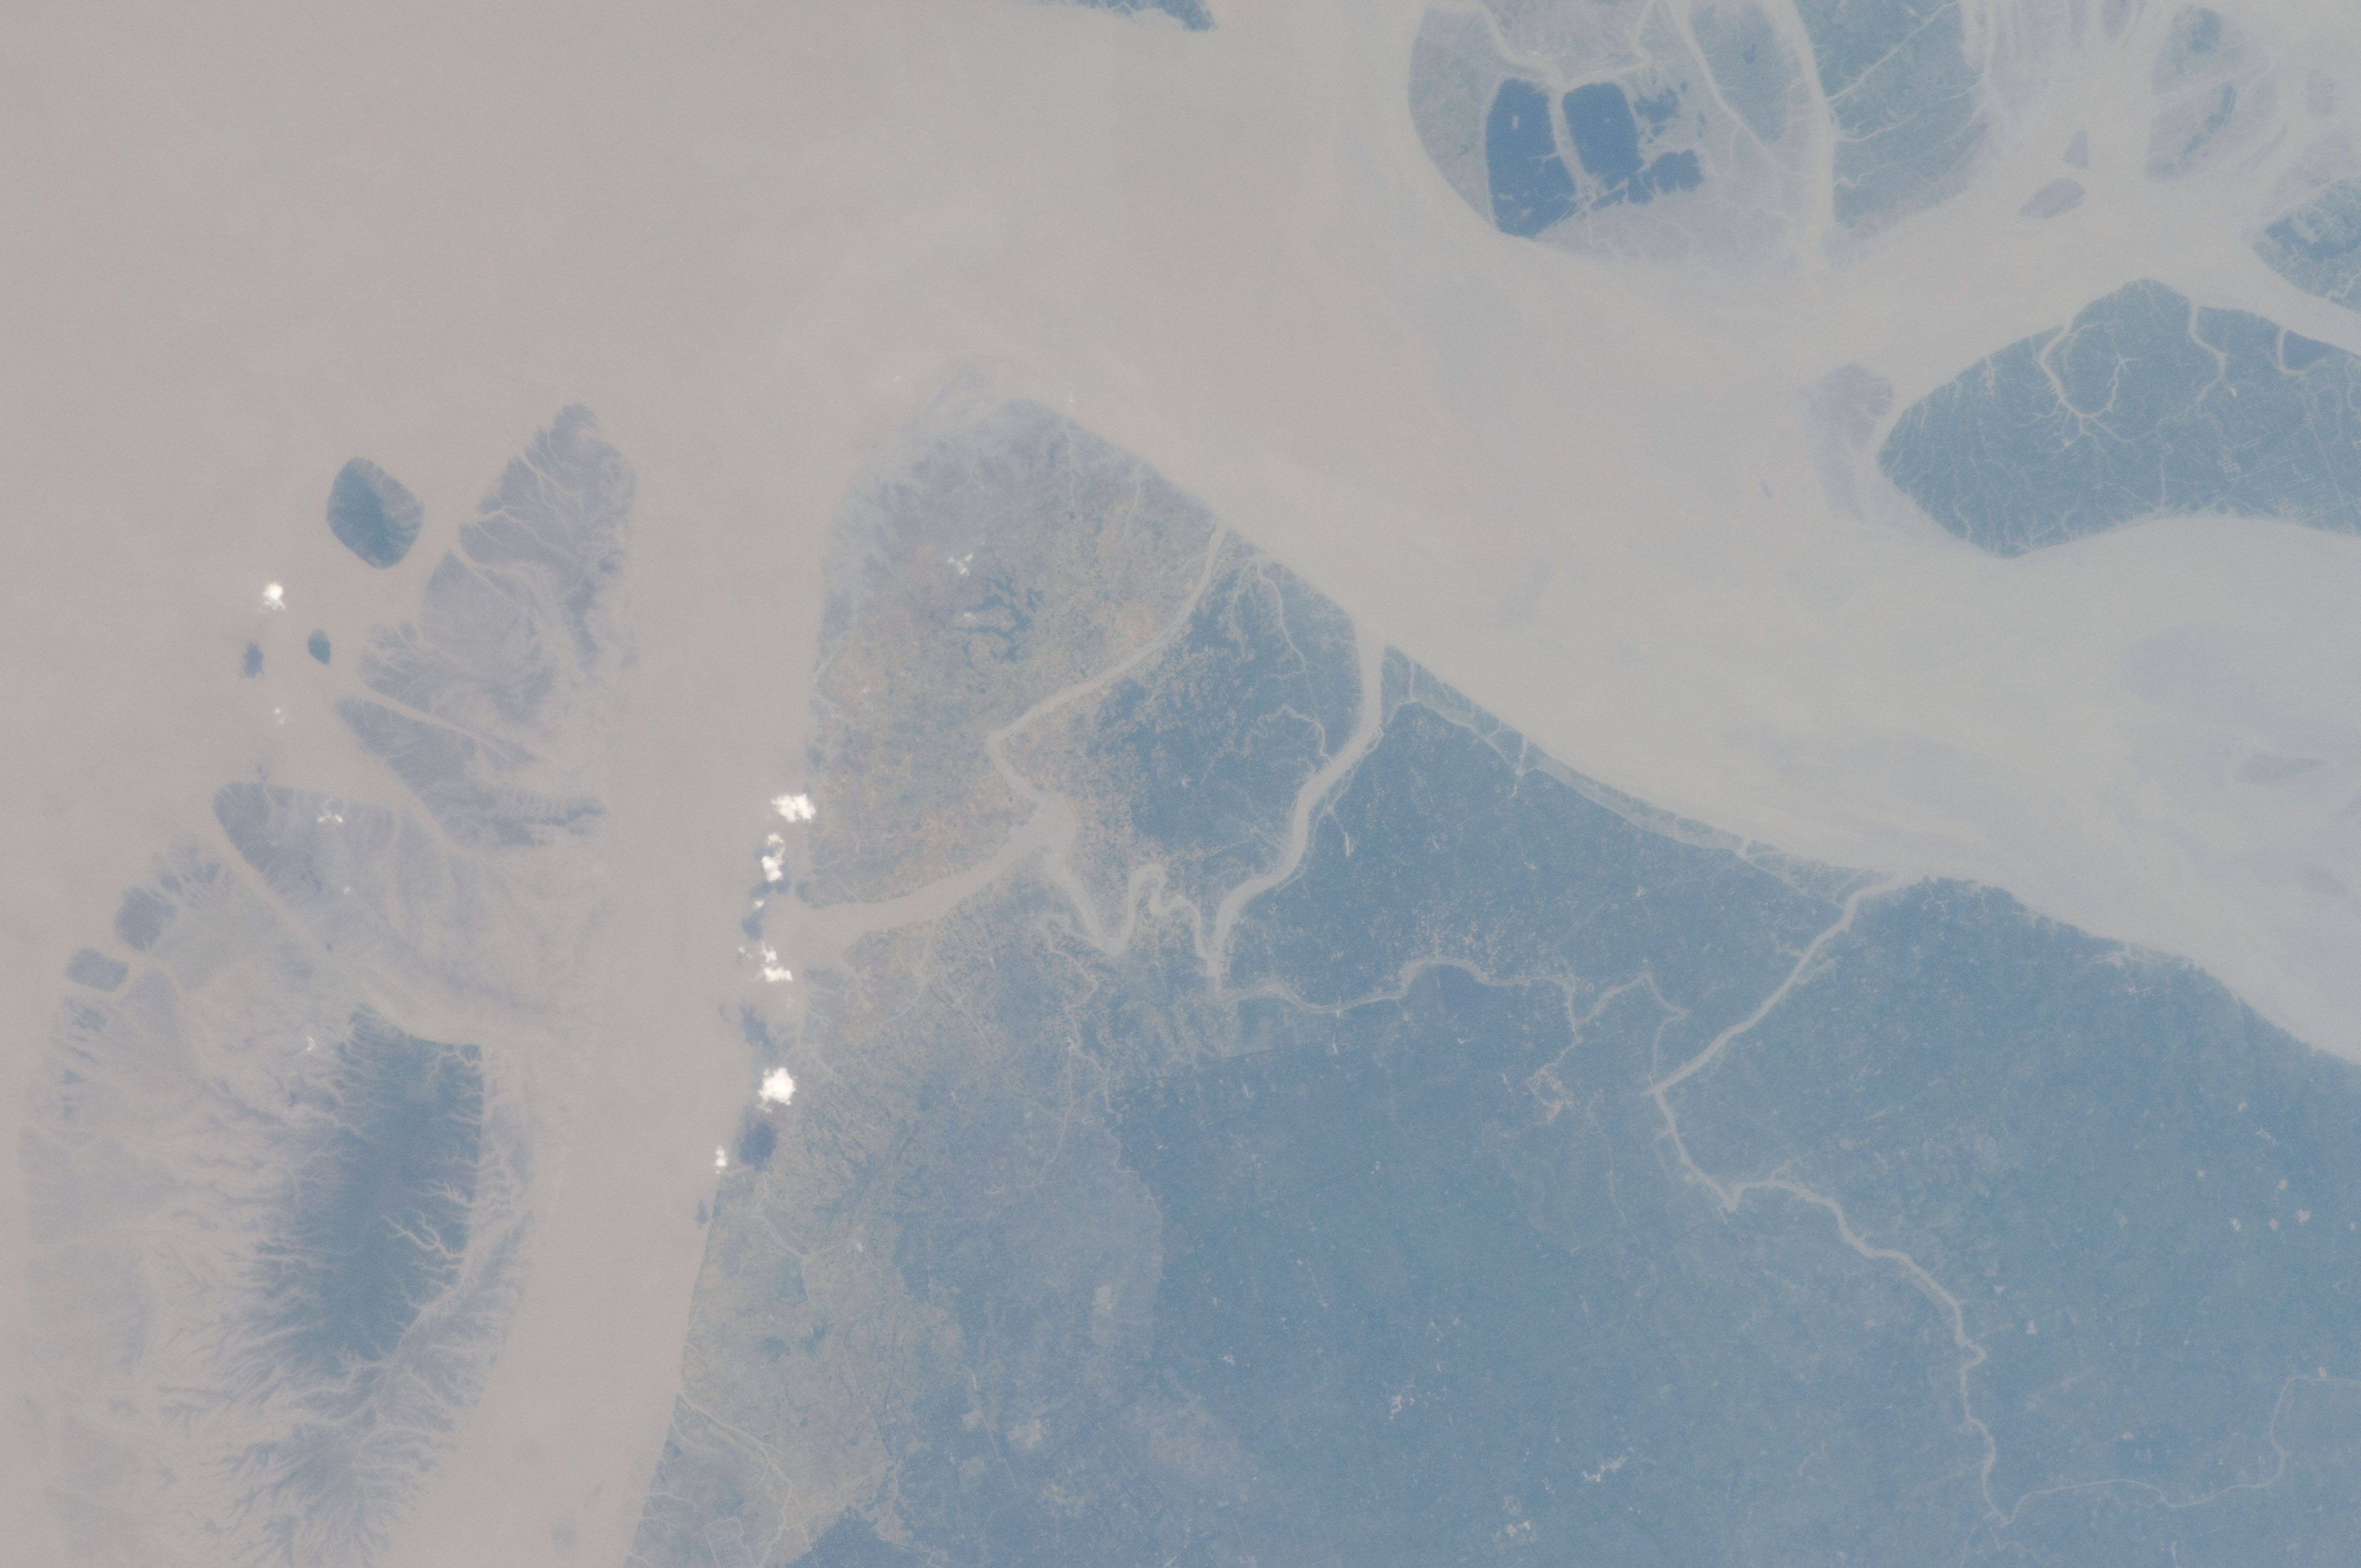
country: BANGLADESH
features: HATIA R.
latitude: 22.5
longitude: 91.0
